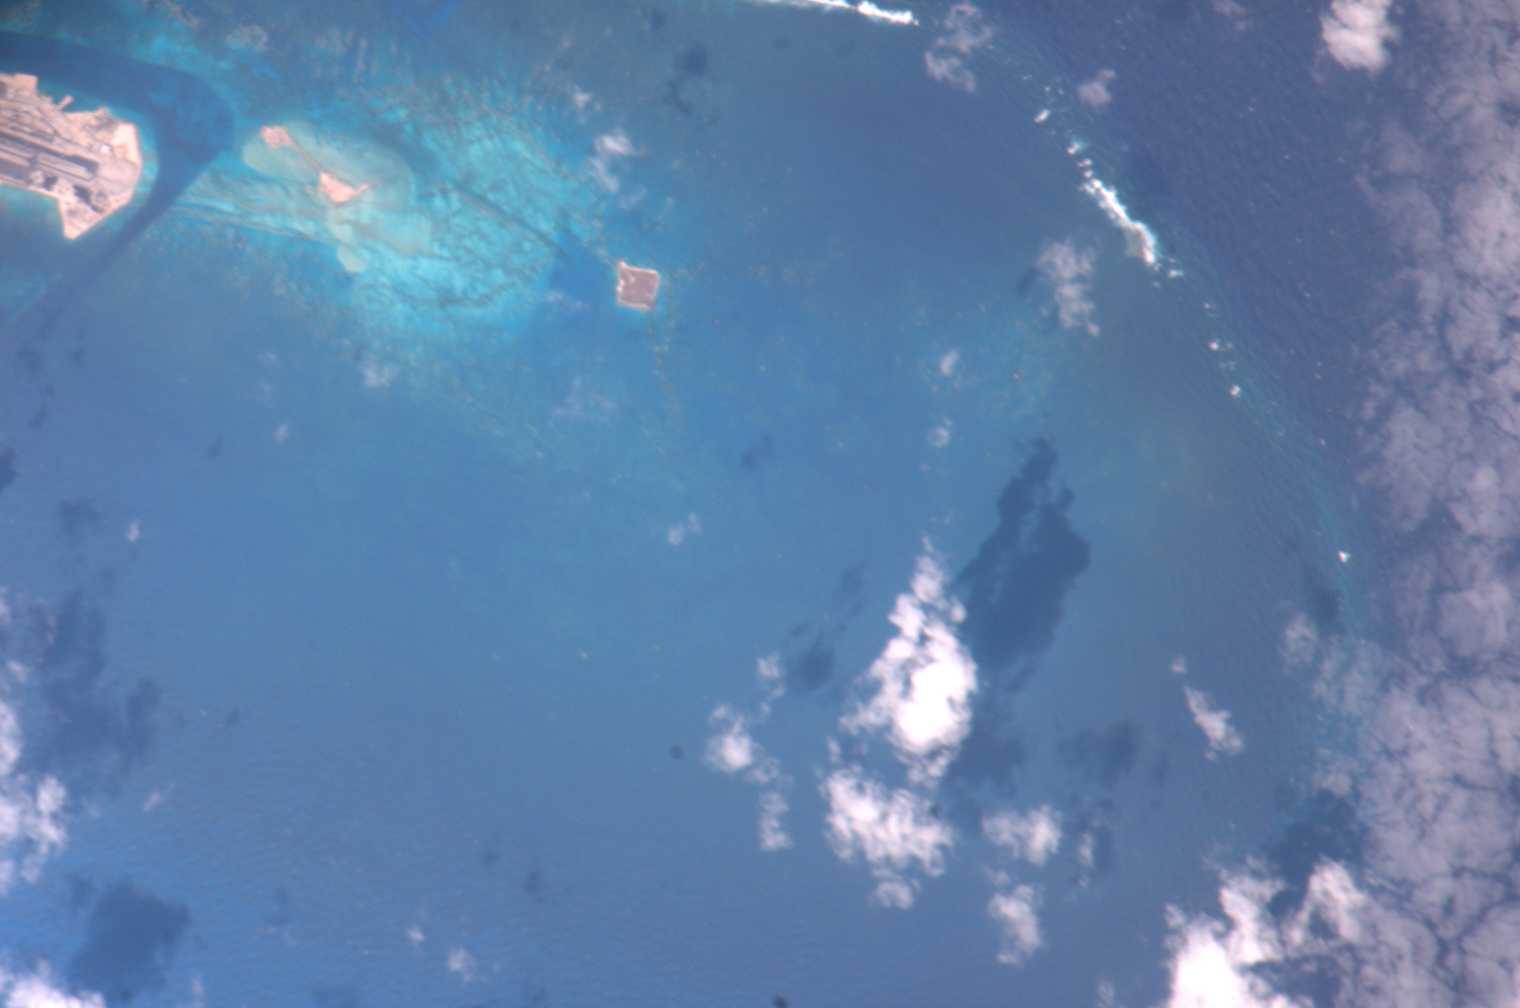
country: JOHNSTON ATOLL
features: JOHNSTON I., AIRFIELD, REEFS
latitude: 16.7
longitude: -169.5
